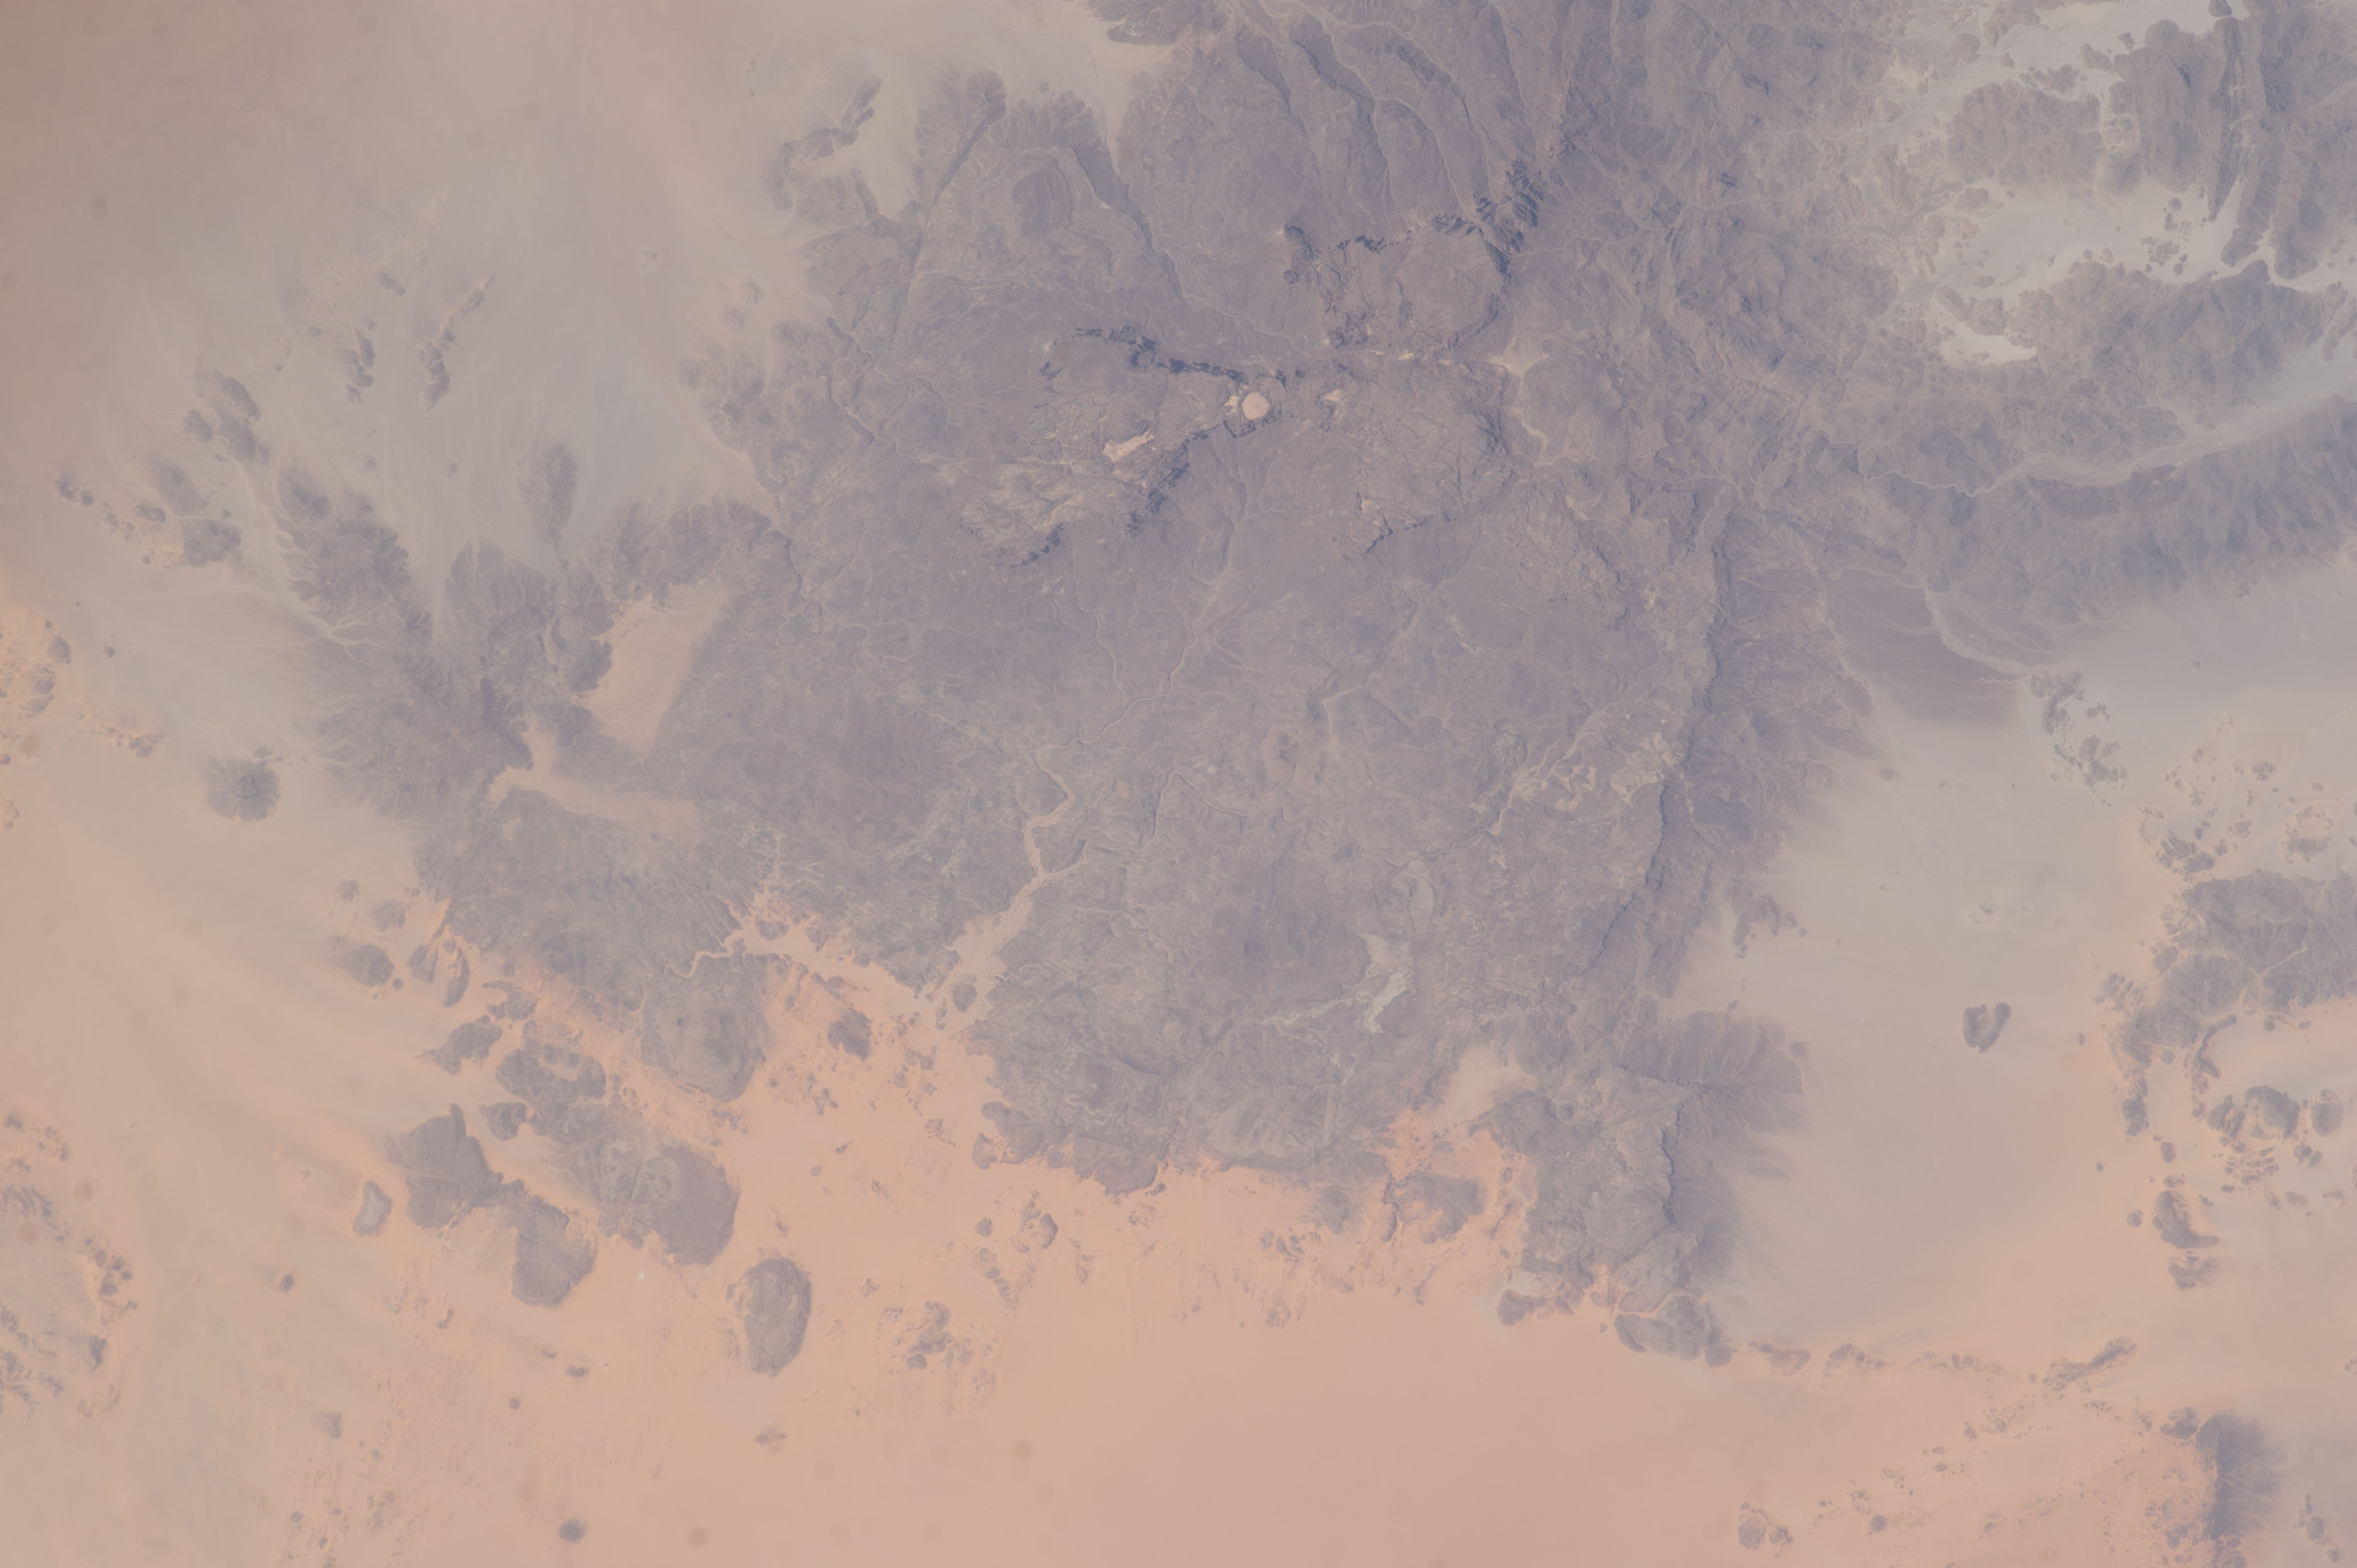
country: SUDAN
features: DESERT, ROCKS, MOUNTAINS, SUDAN LYBIAN BORDER
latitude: 21.9
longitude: 25.1
